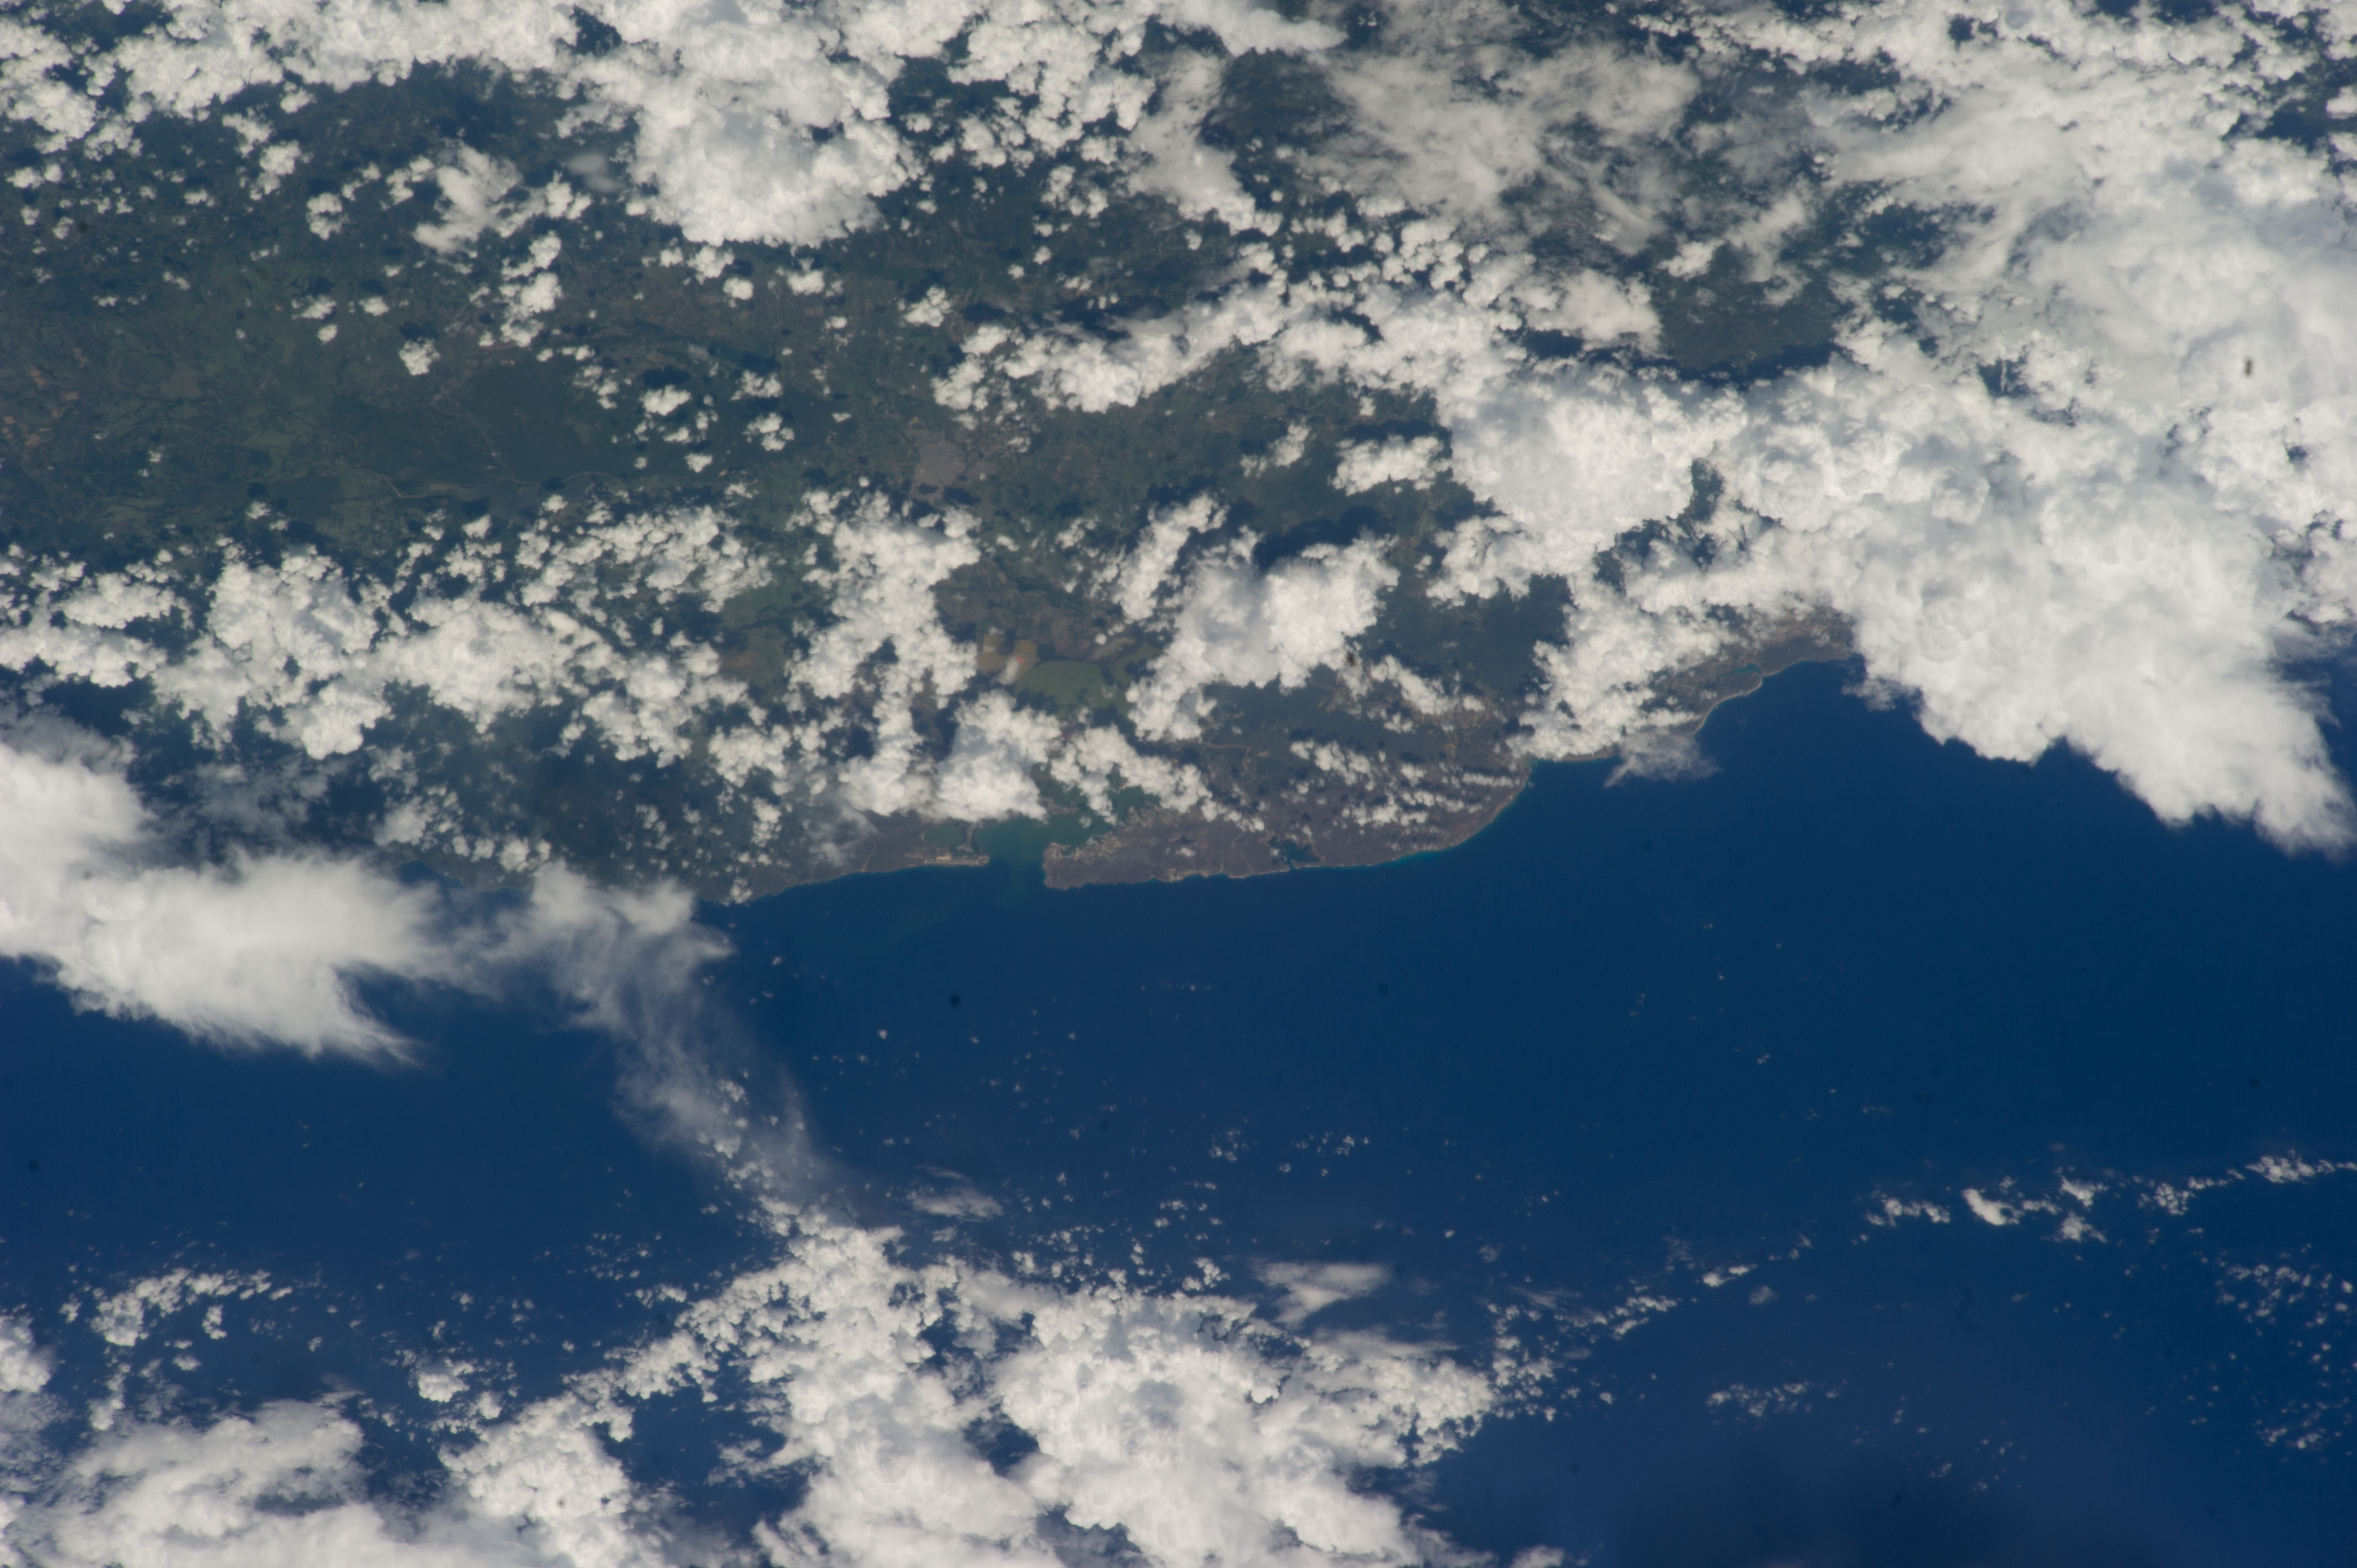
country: CUBA
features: CARIBBEAN S., COAST, GUANTANAMO BAY AREA, HILLS, FOR., AGR.
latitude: 19.9
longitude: -75.1
